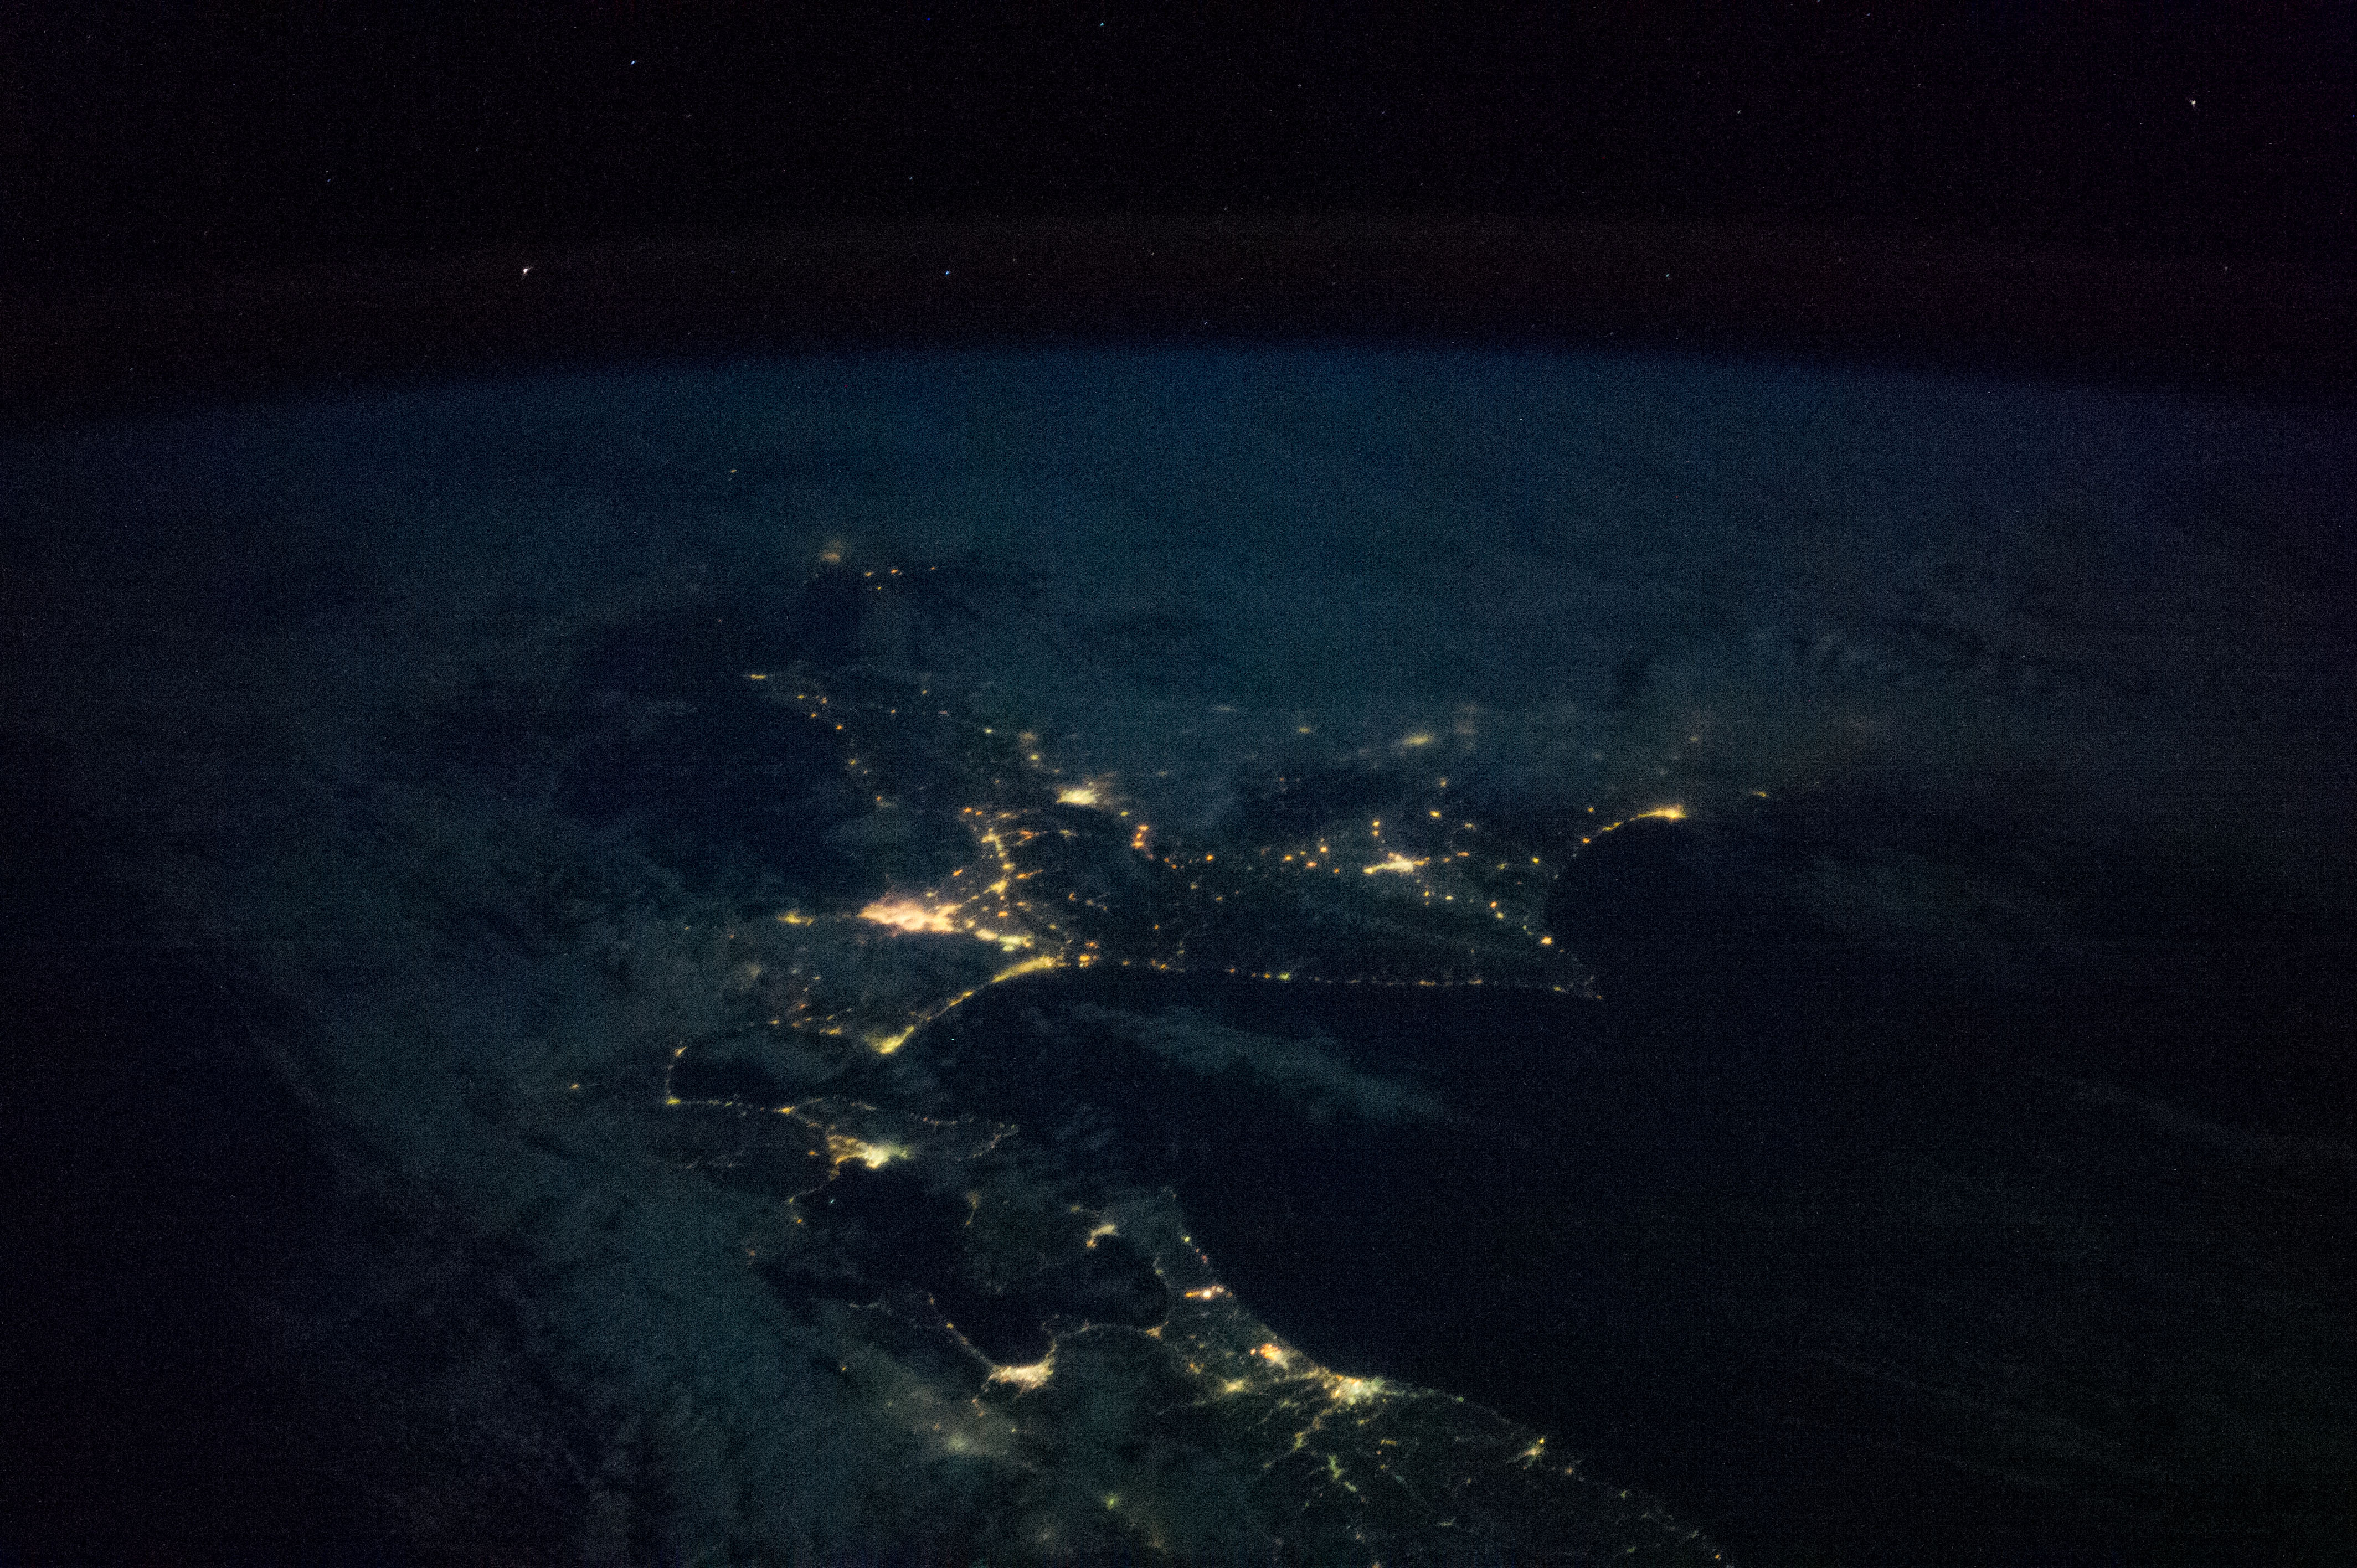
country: JAPAN
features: MOUNT TOMURAUSHI, EARTH LIMB, HOKKAIDO, PACIFIC OCEAN
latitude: 43.5
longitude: 143.0
